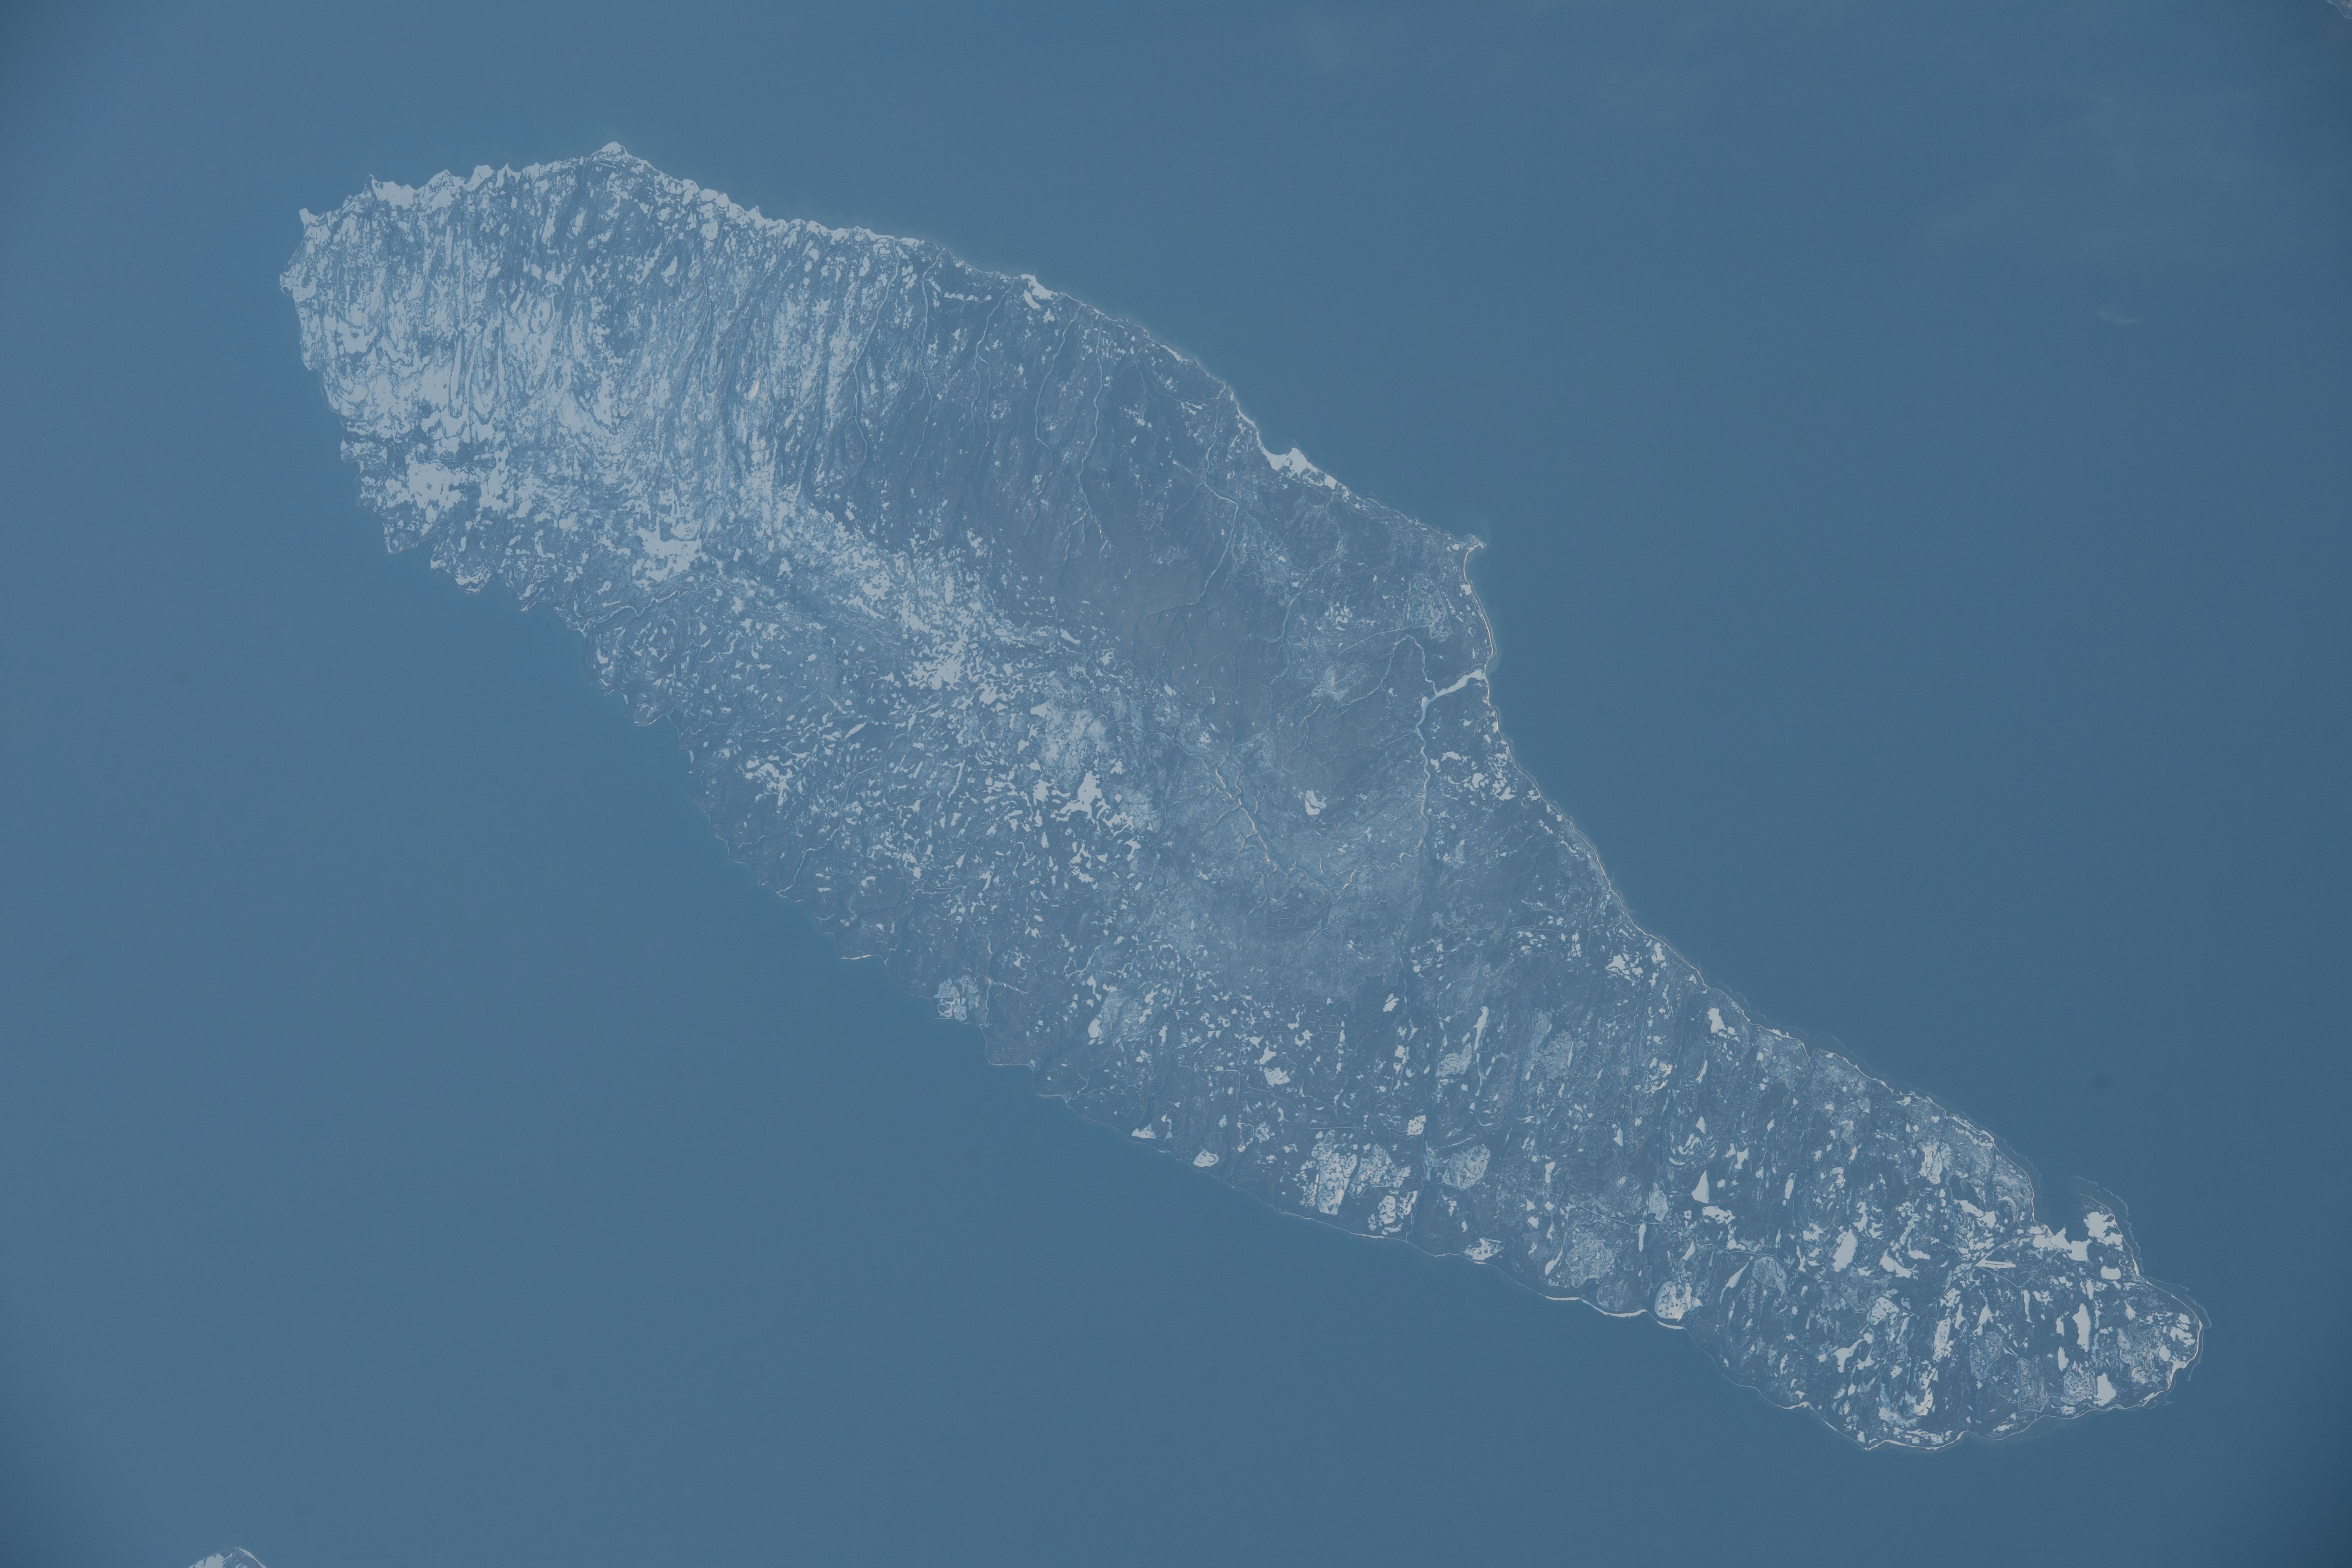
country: CANADA-Q
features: ANTICOSTI ISLAND, GULF OF LAWRENCE CANADA
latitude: 49.6
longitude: -63.2
